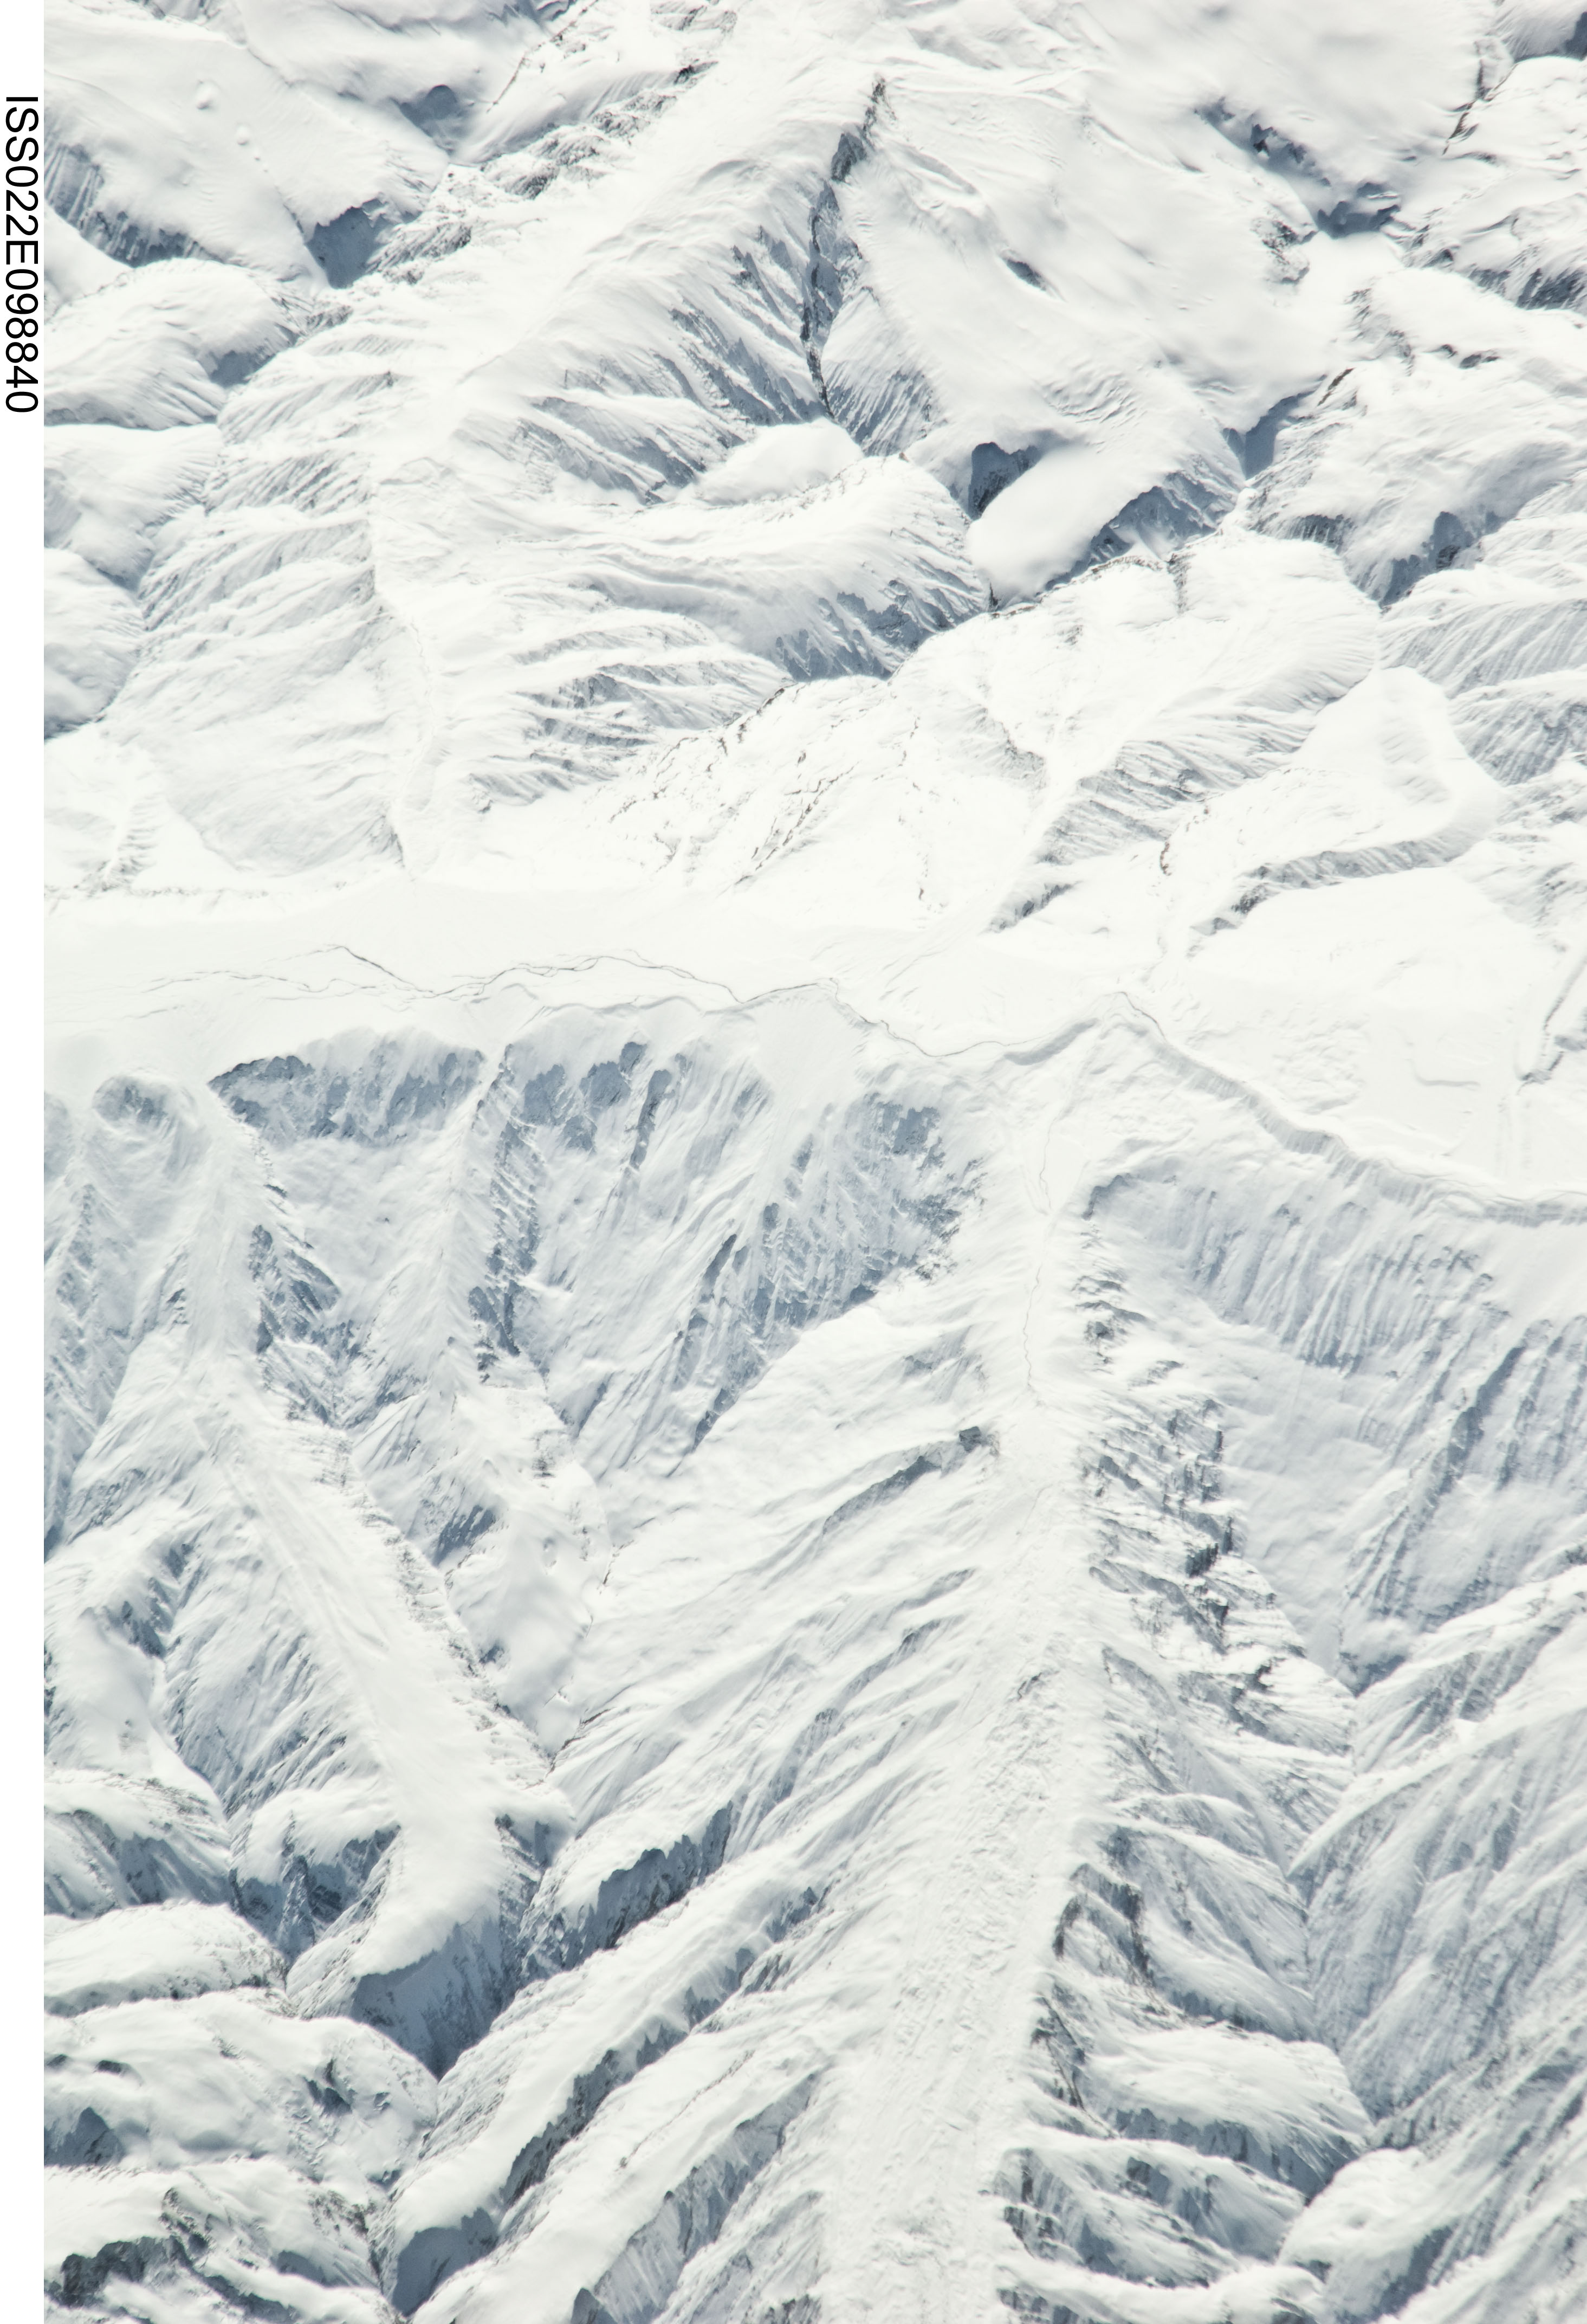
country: CHINA
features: KARAKORAM RANGE, SNOW COVERED GLACIERS AND VALLEYS
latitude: 35.8
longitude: 77.4
